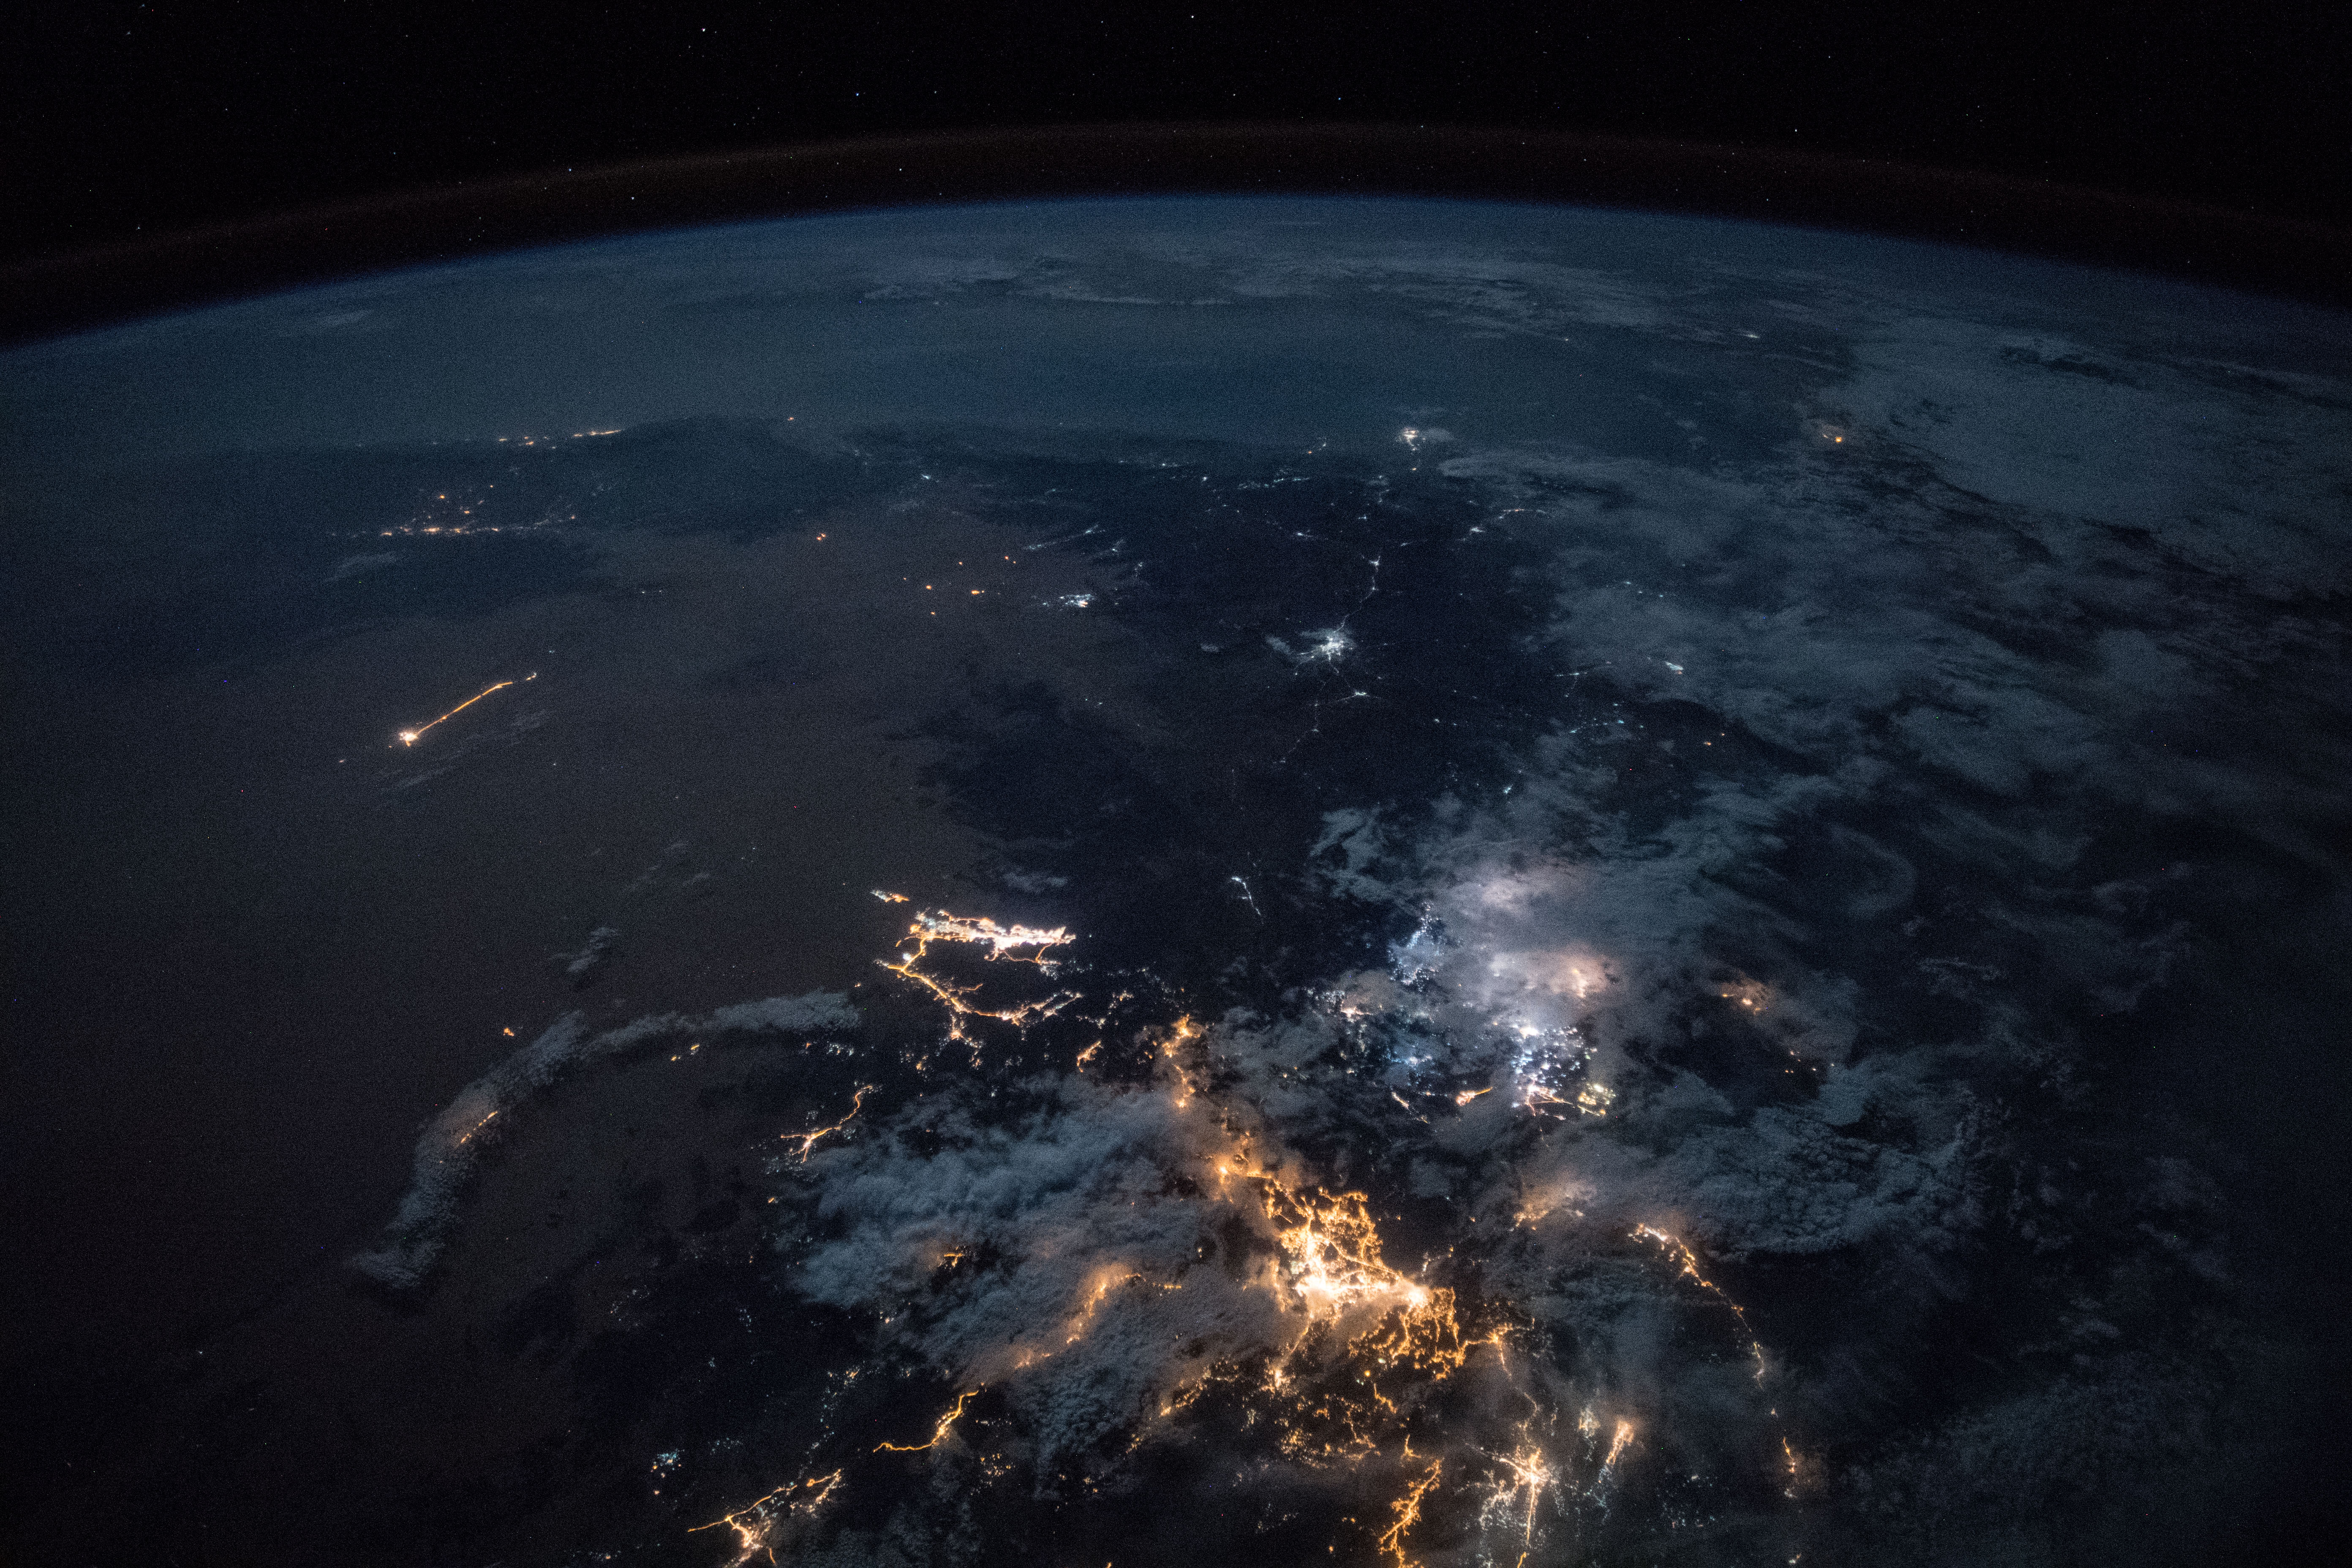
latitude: 16.7
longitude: 43.9
